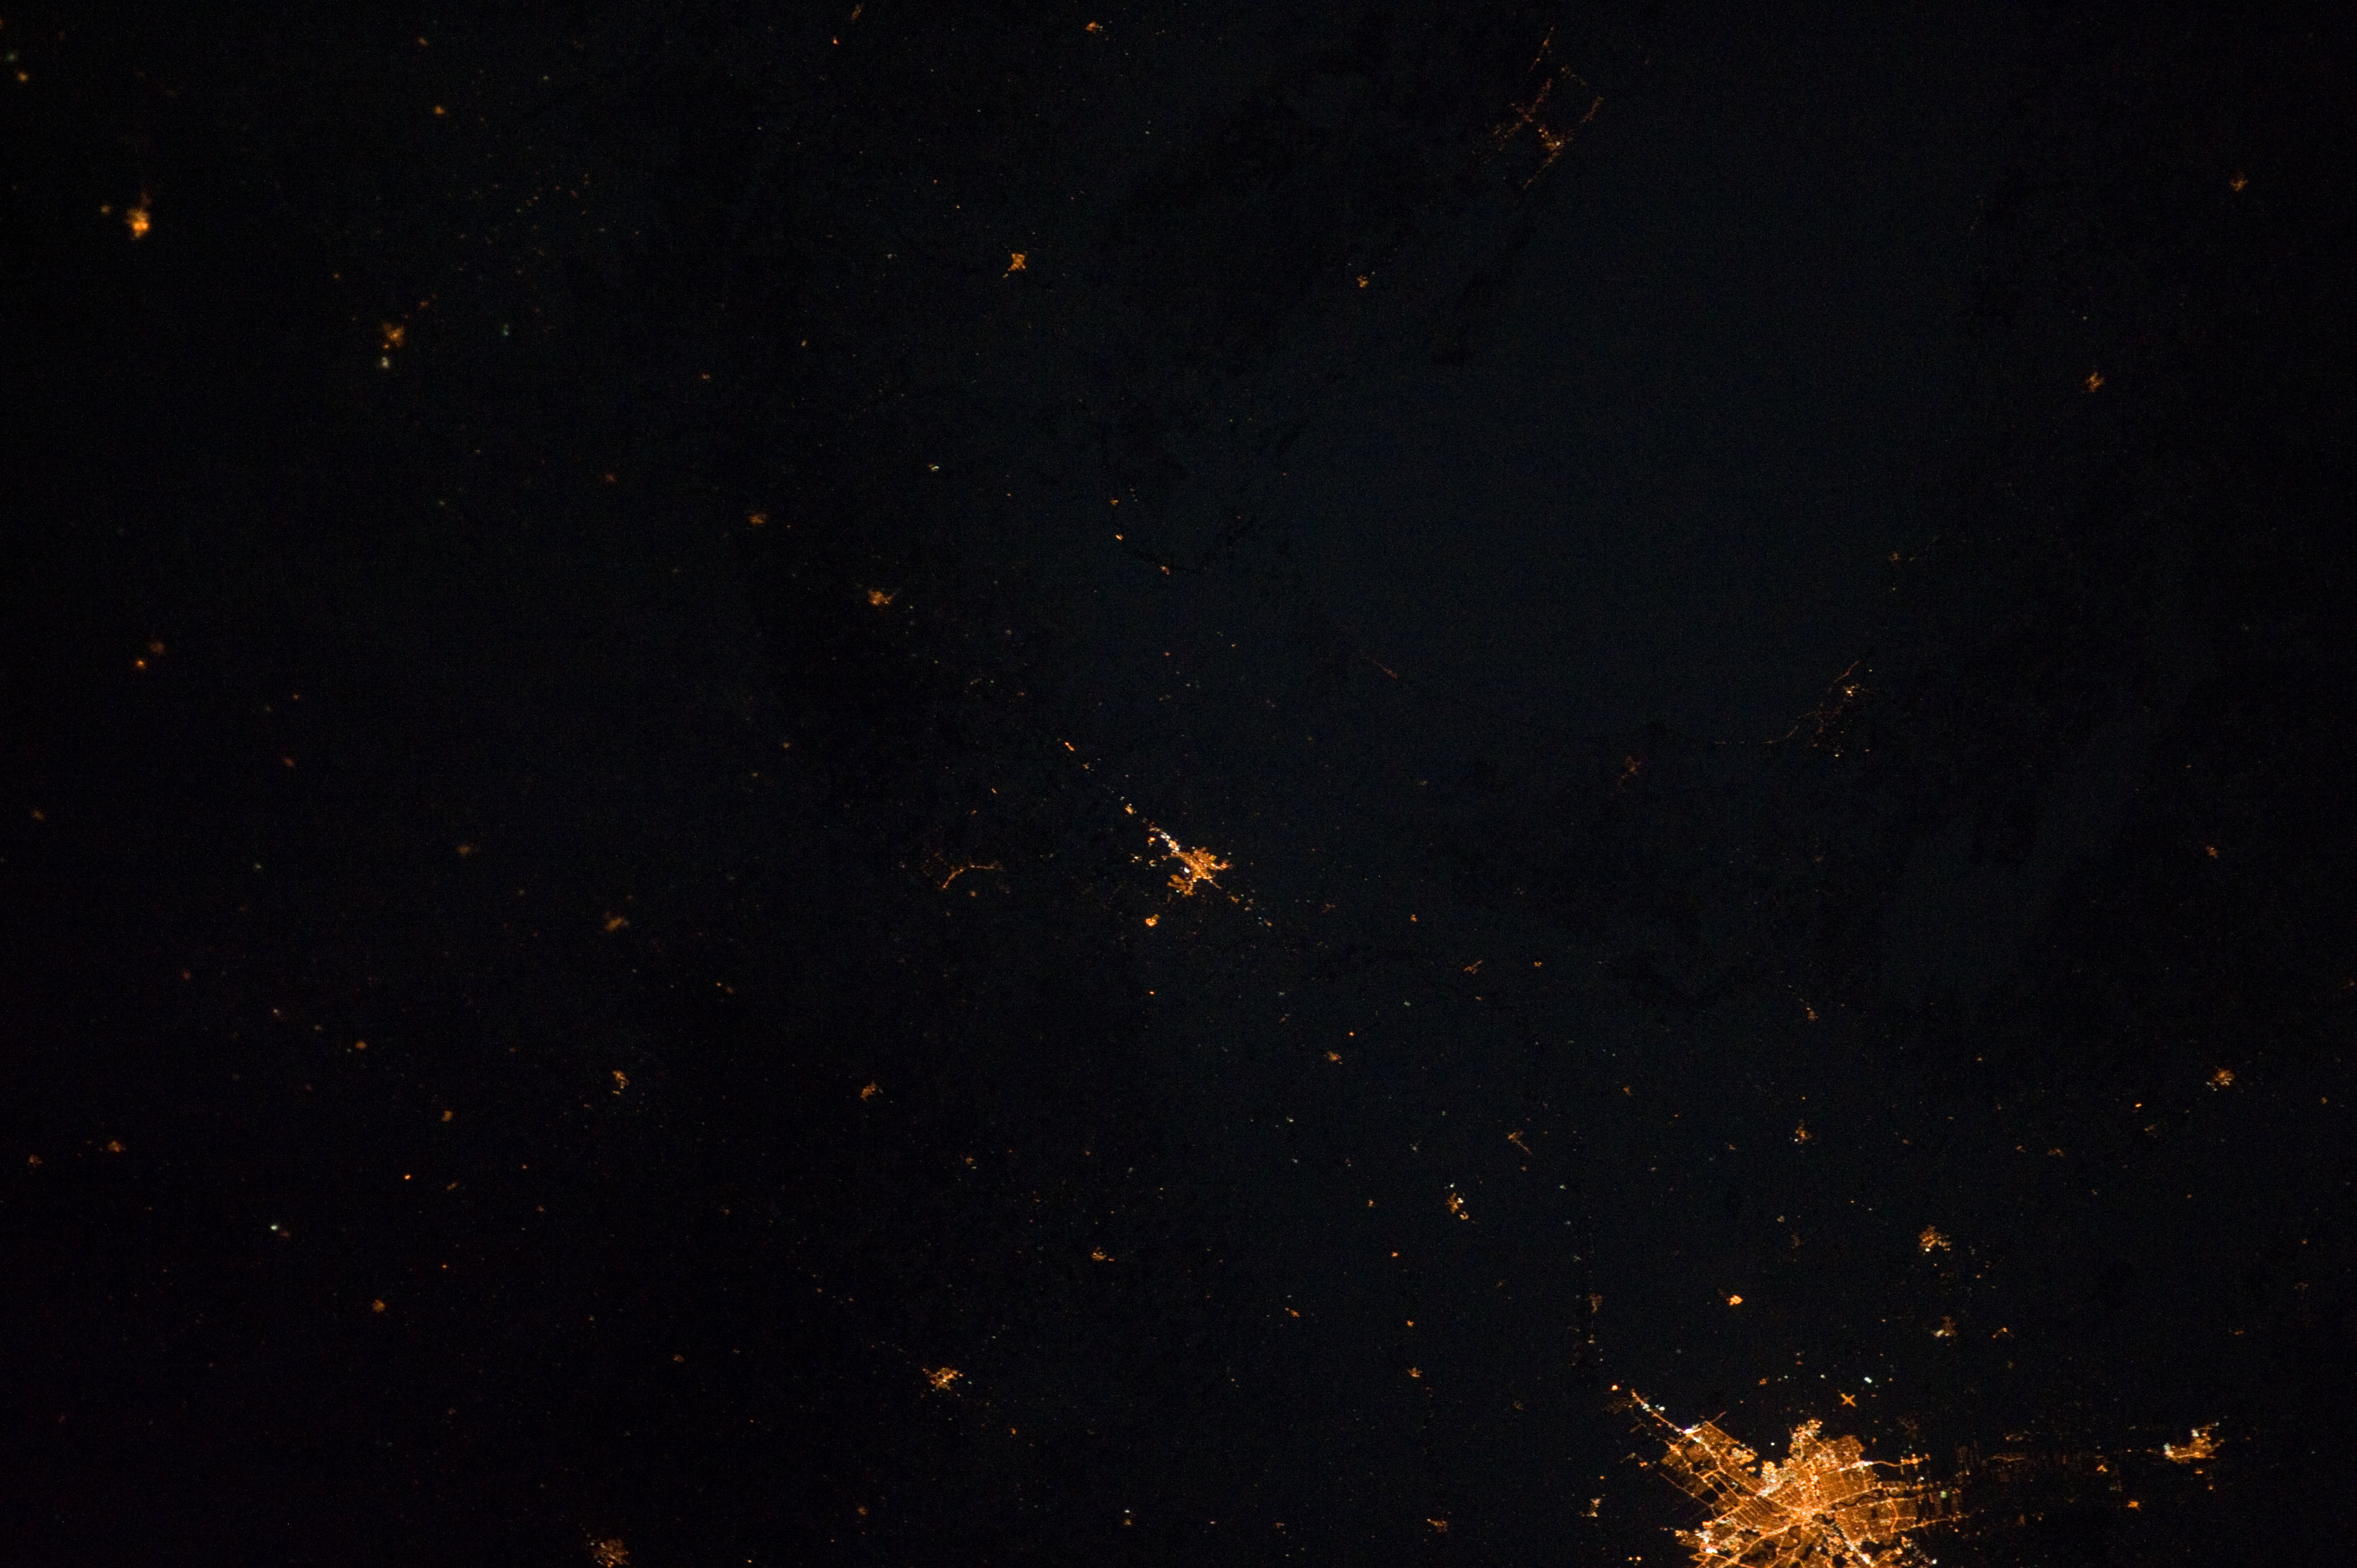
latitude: 49.9
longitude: -97.1
